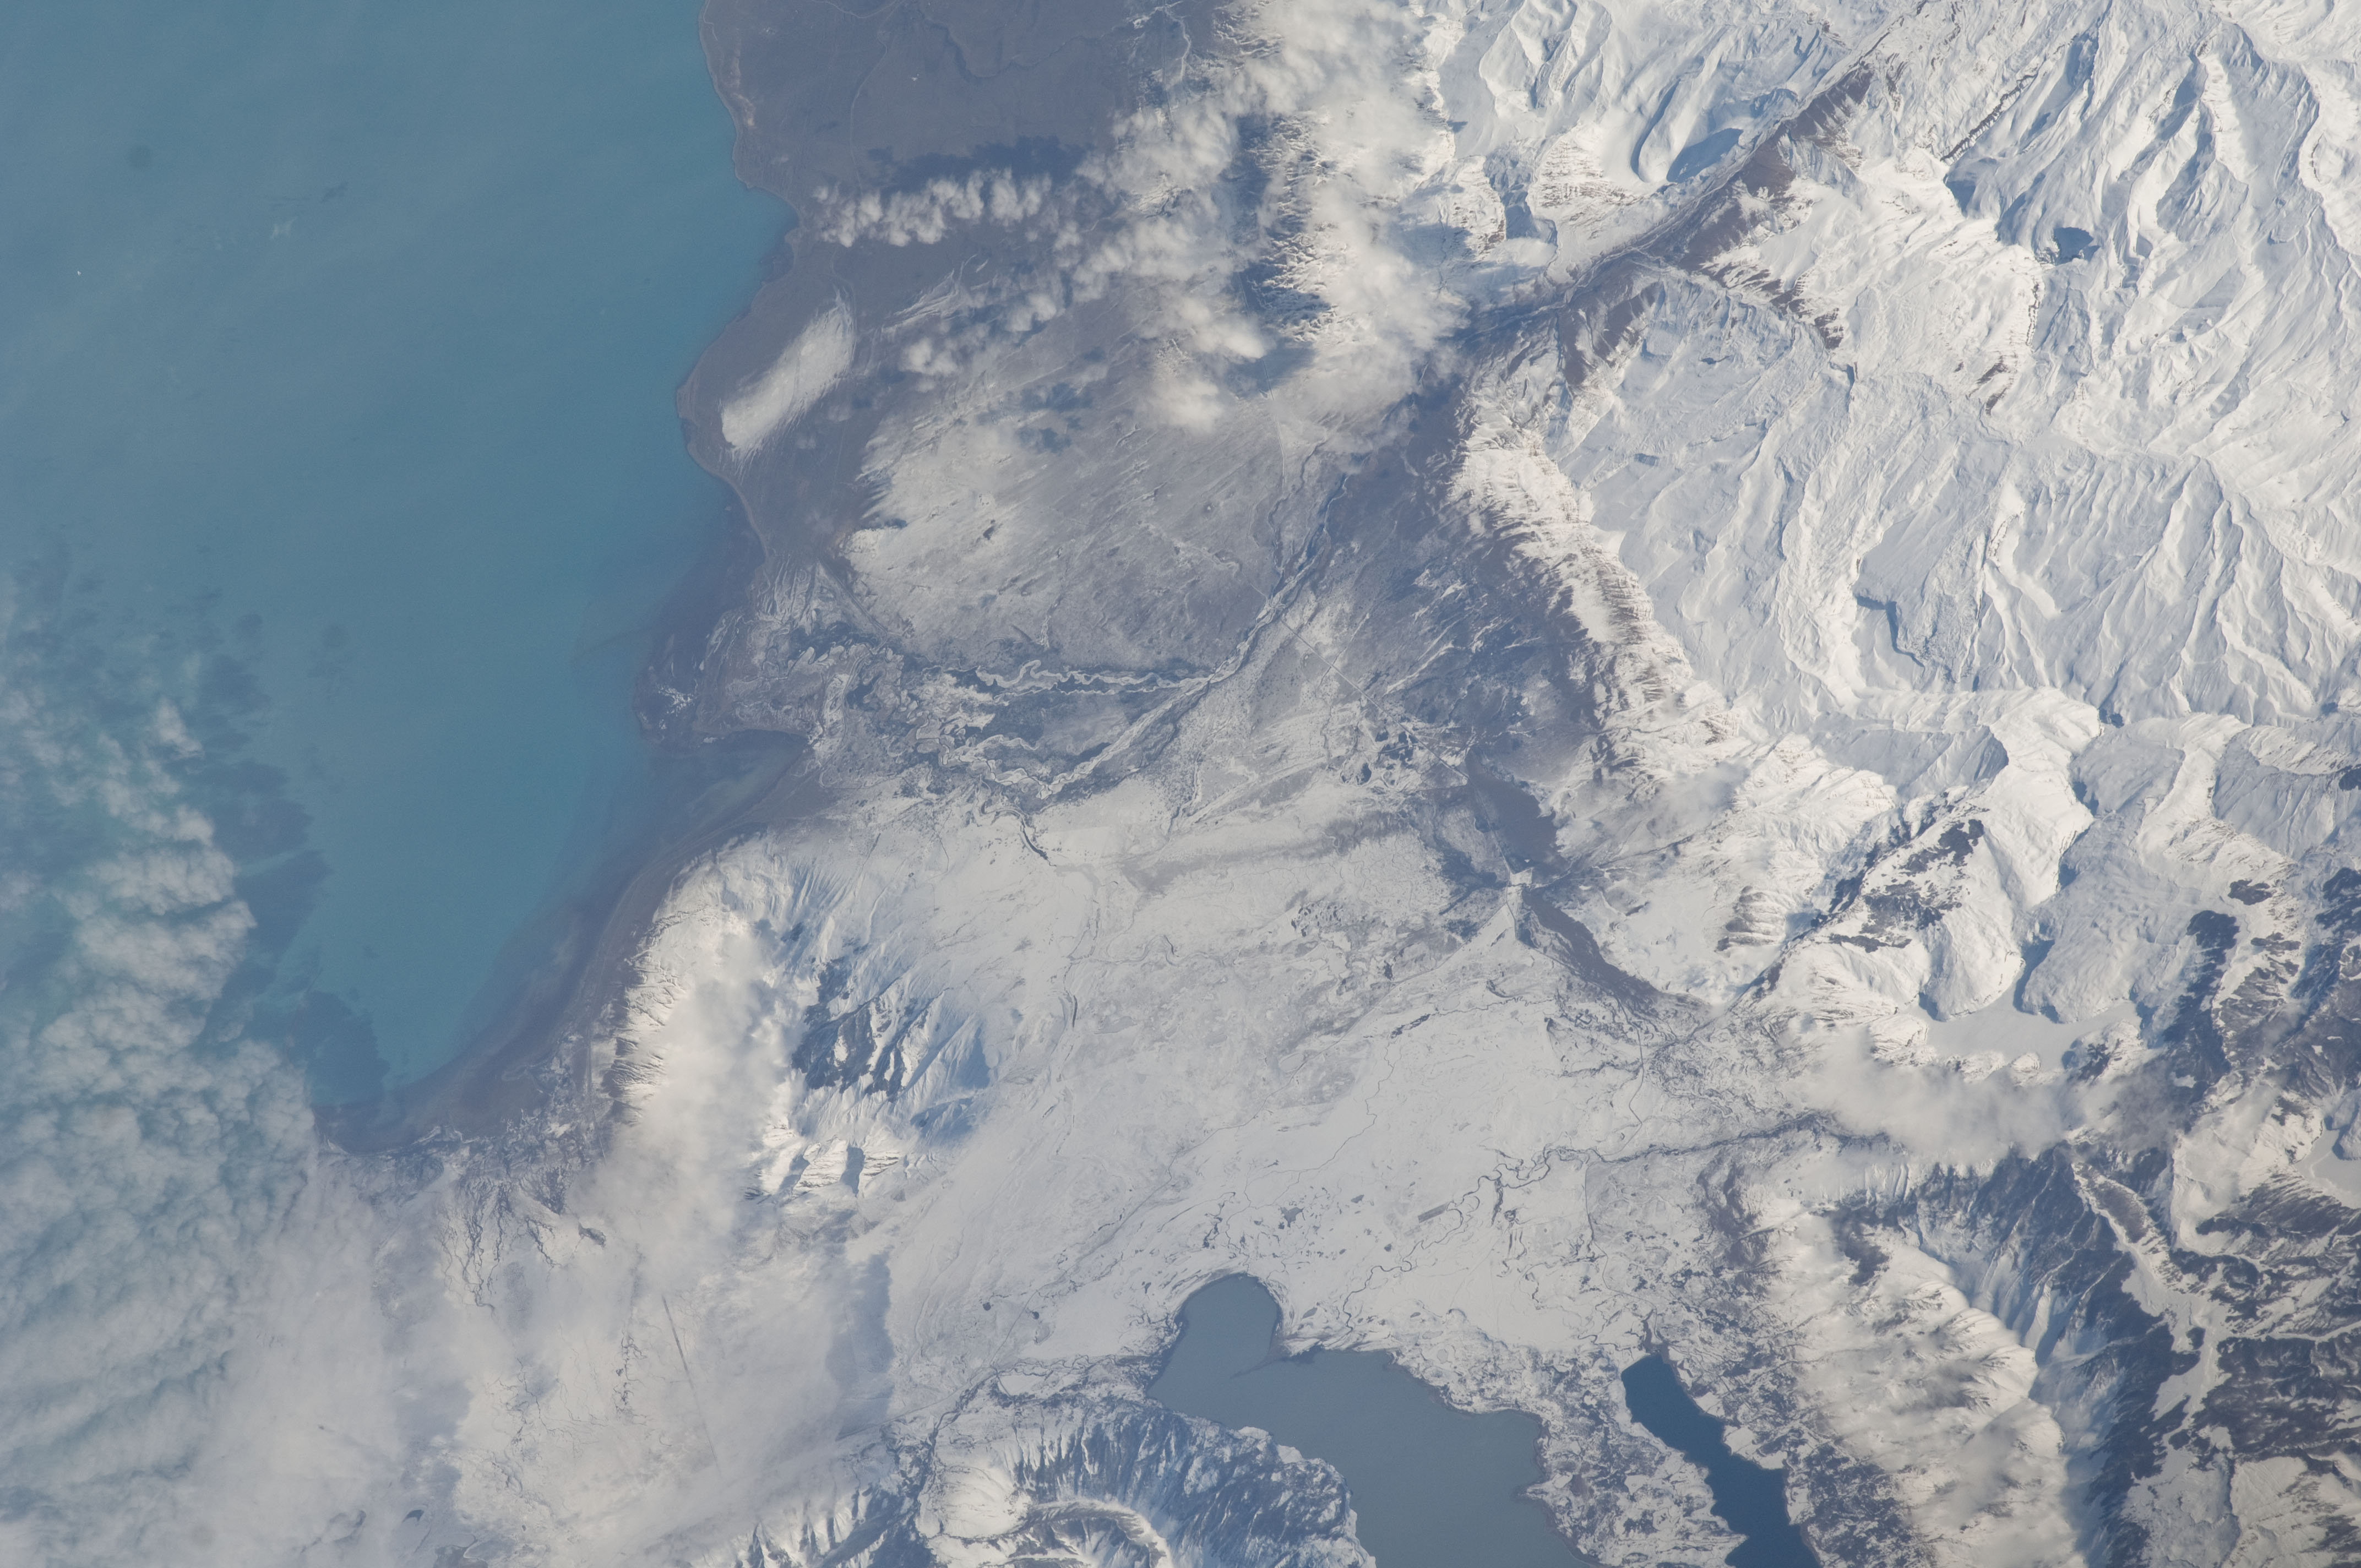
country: ARGENTINA
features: L. ARGENTINO, DELTA, L. ROCA
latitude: -50.4
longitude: -72.6
